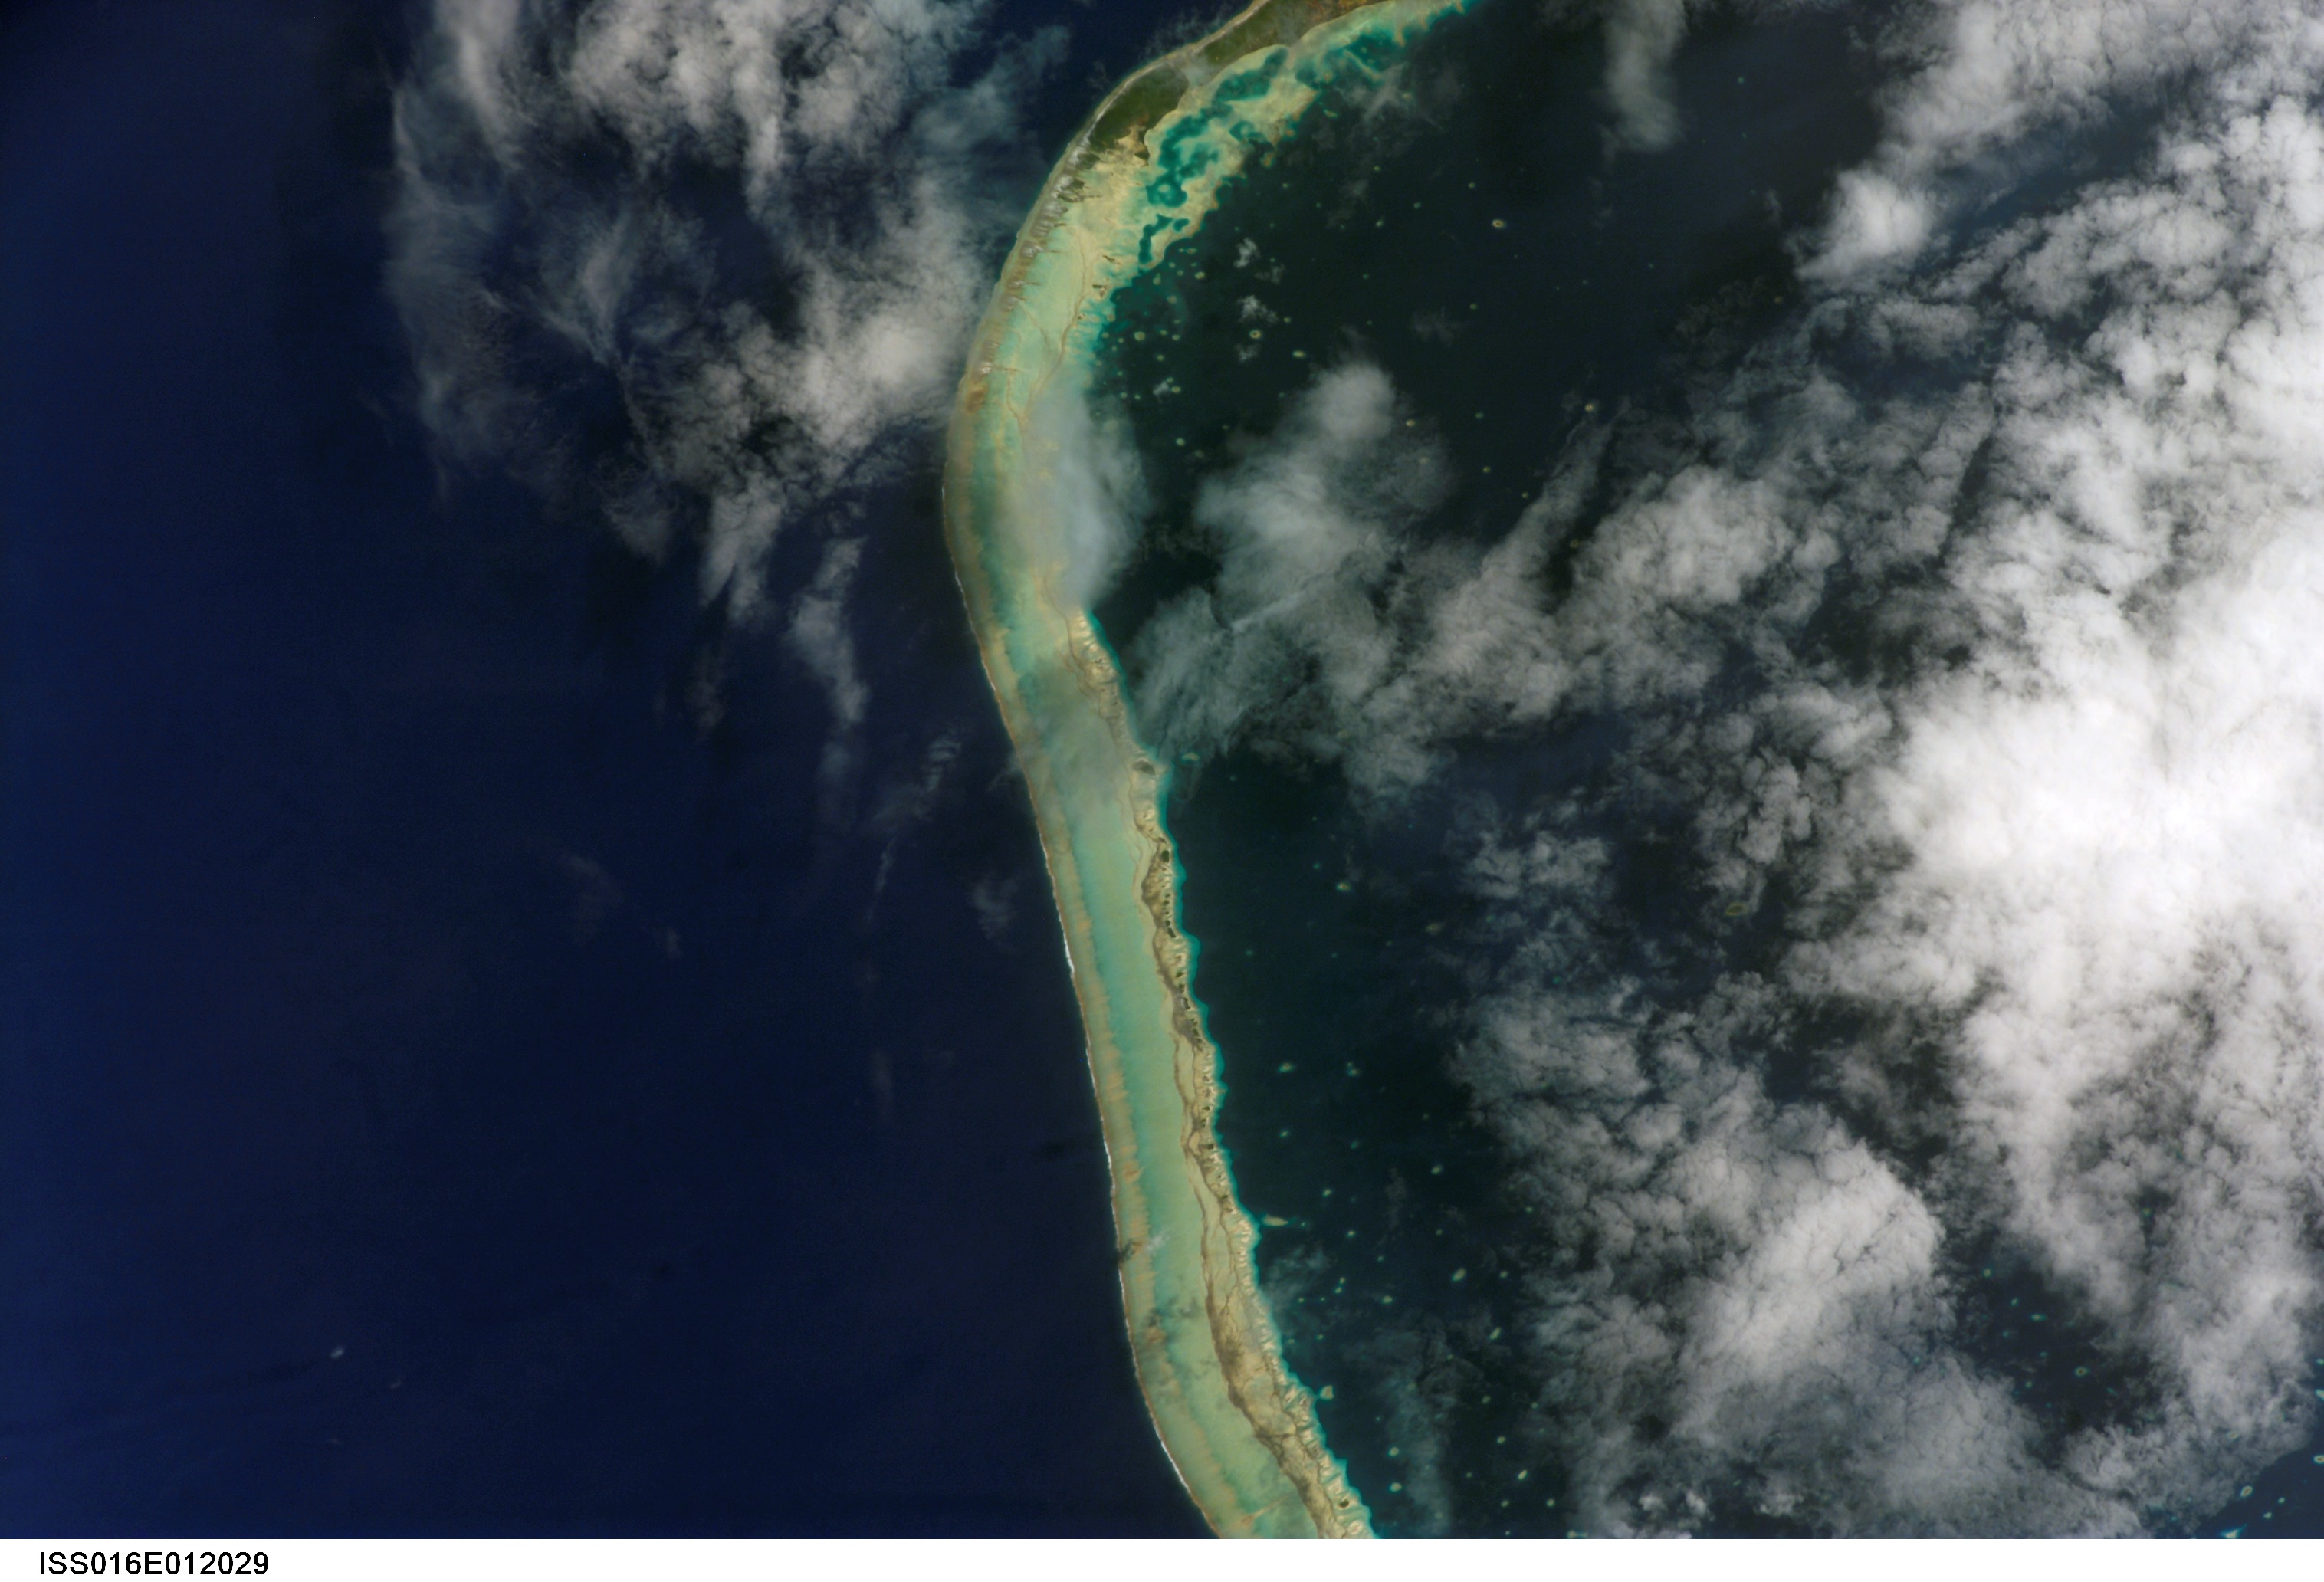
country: TUAMOTU ARCHIPELAGO
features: N. E. FAKARAVA ATOLL
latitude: -16.2
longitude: -145.8
